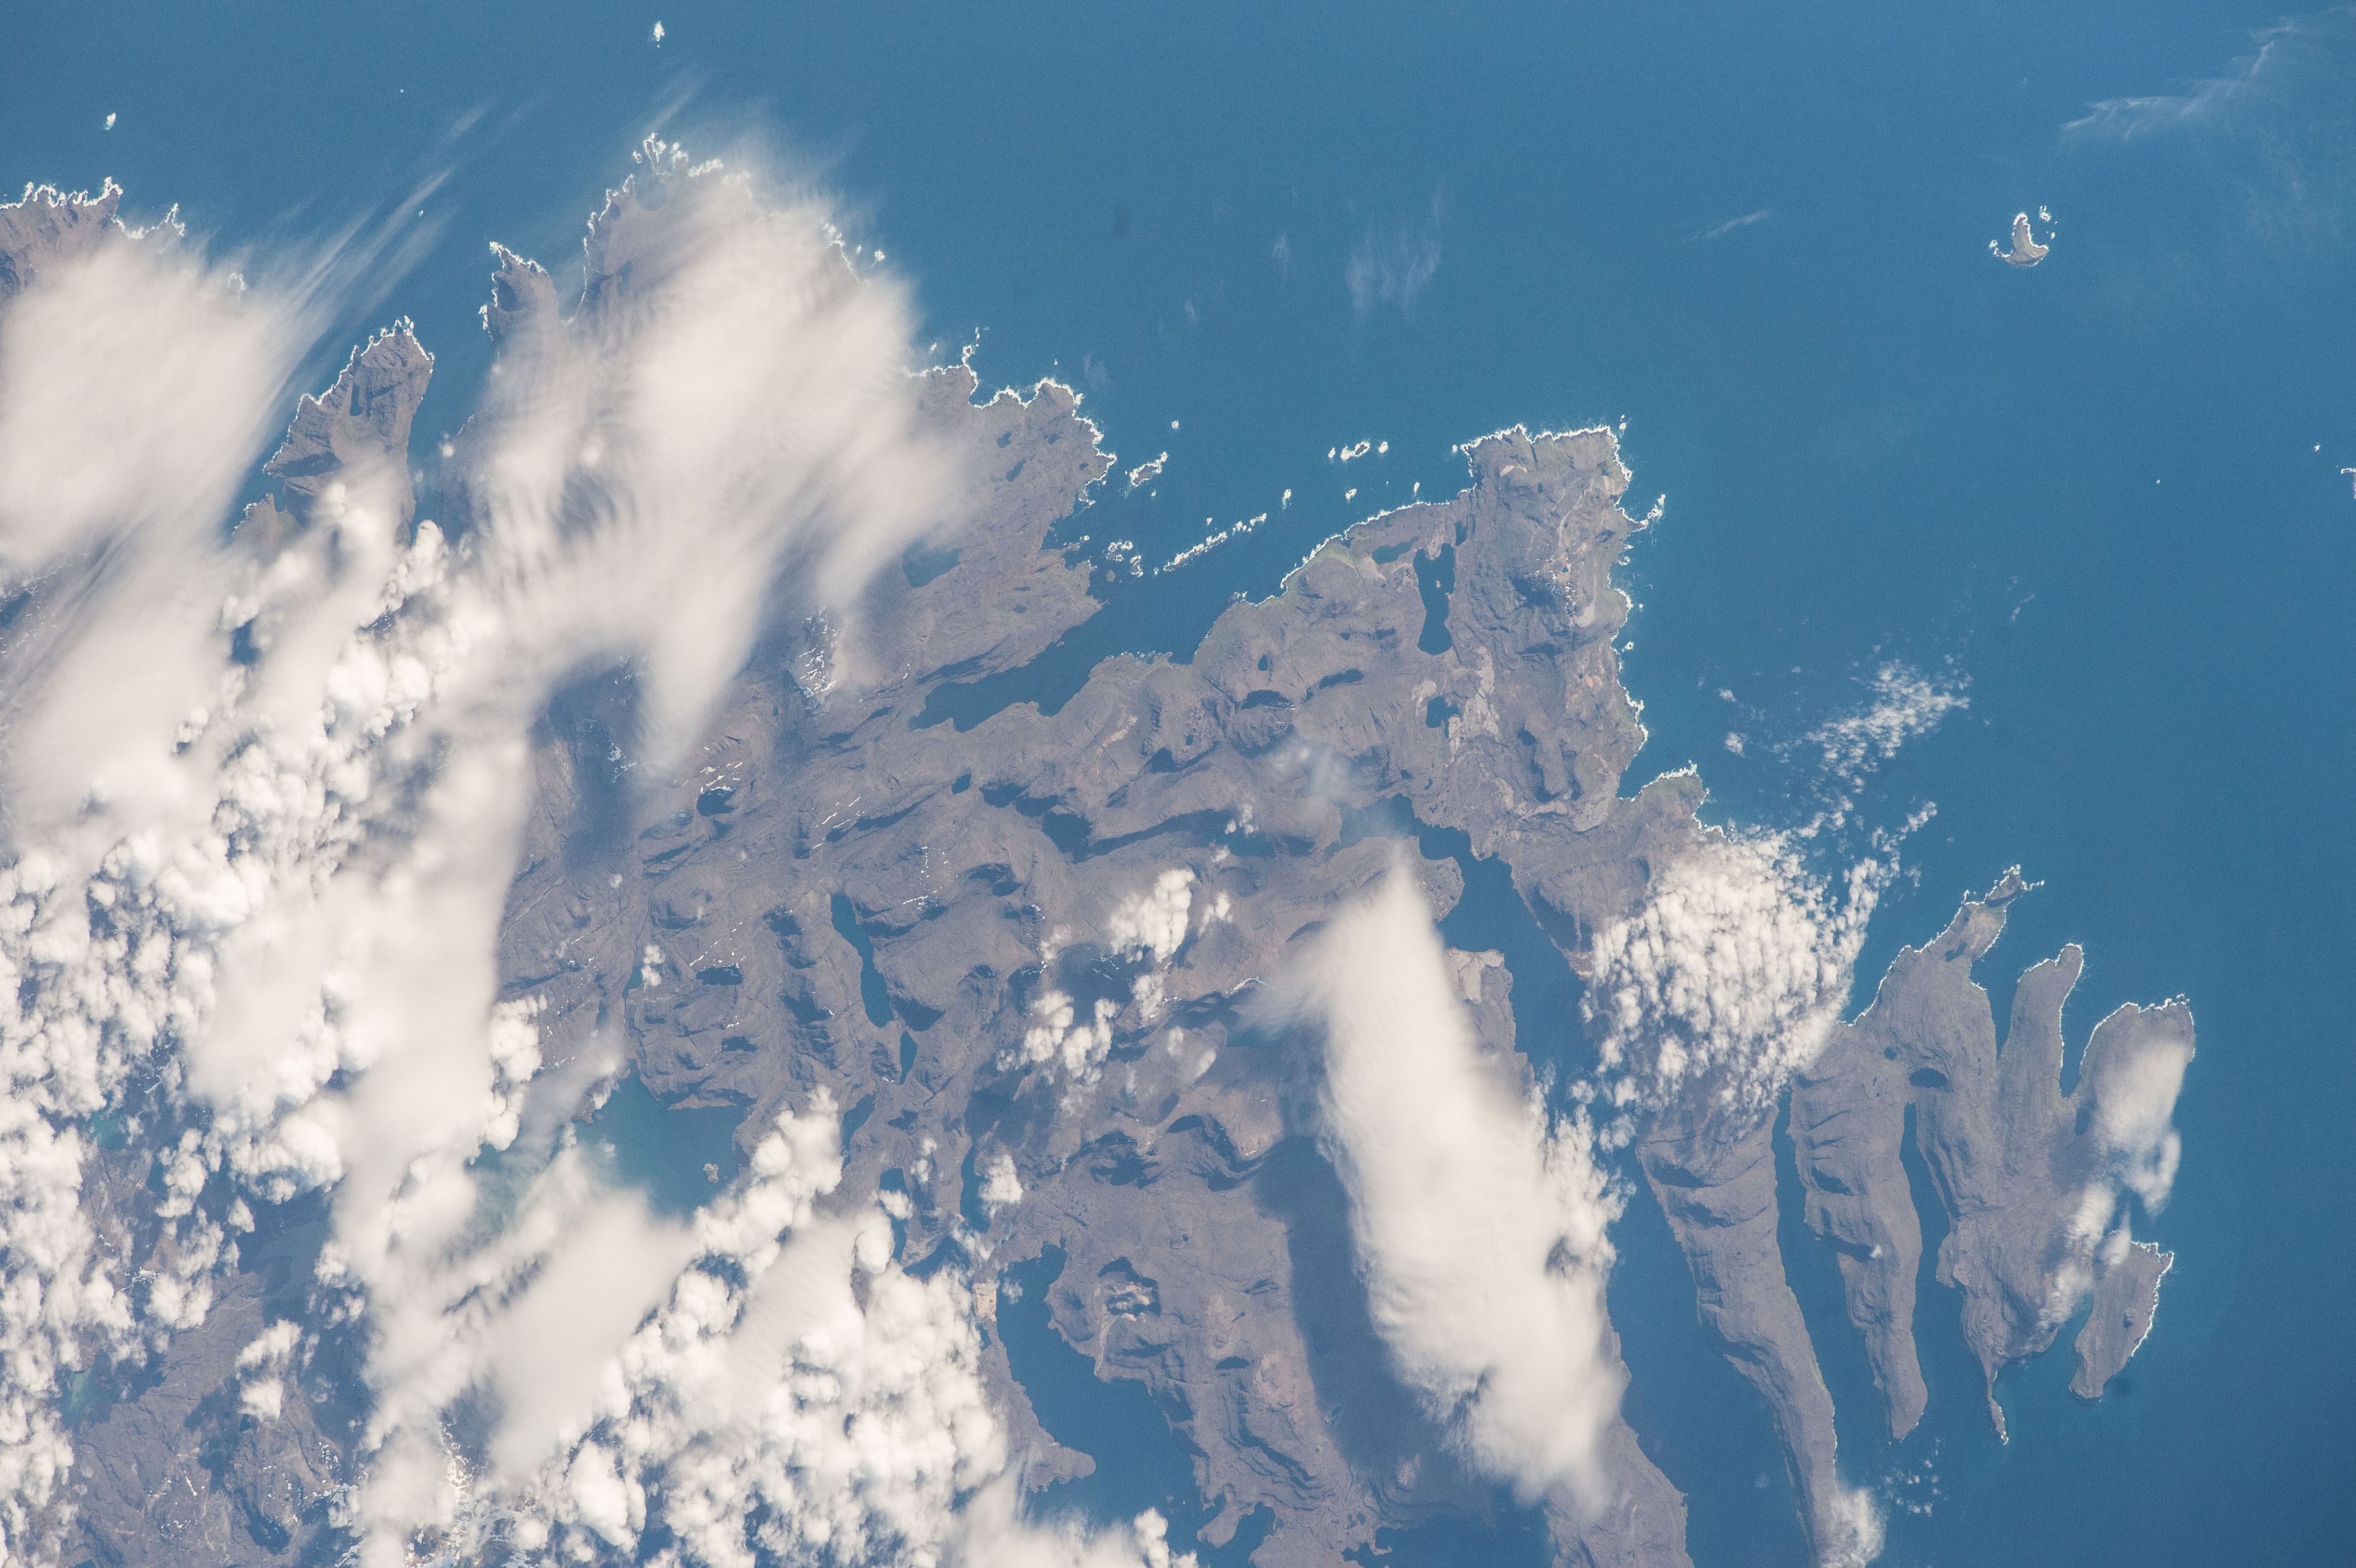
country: KERGUELEN ILES
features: ILE CLUGNY,BAIE BLANCHE,BAIE ROCHEUSE,KERGUELEN ISLANDS,BAIE DE LA DESOLUTION,DESOLATION ISLANDS,BAIE DE RECQUES
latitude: -48.9
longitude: 68.9
